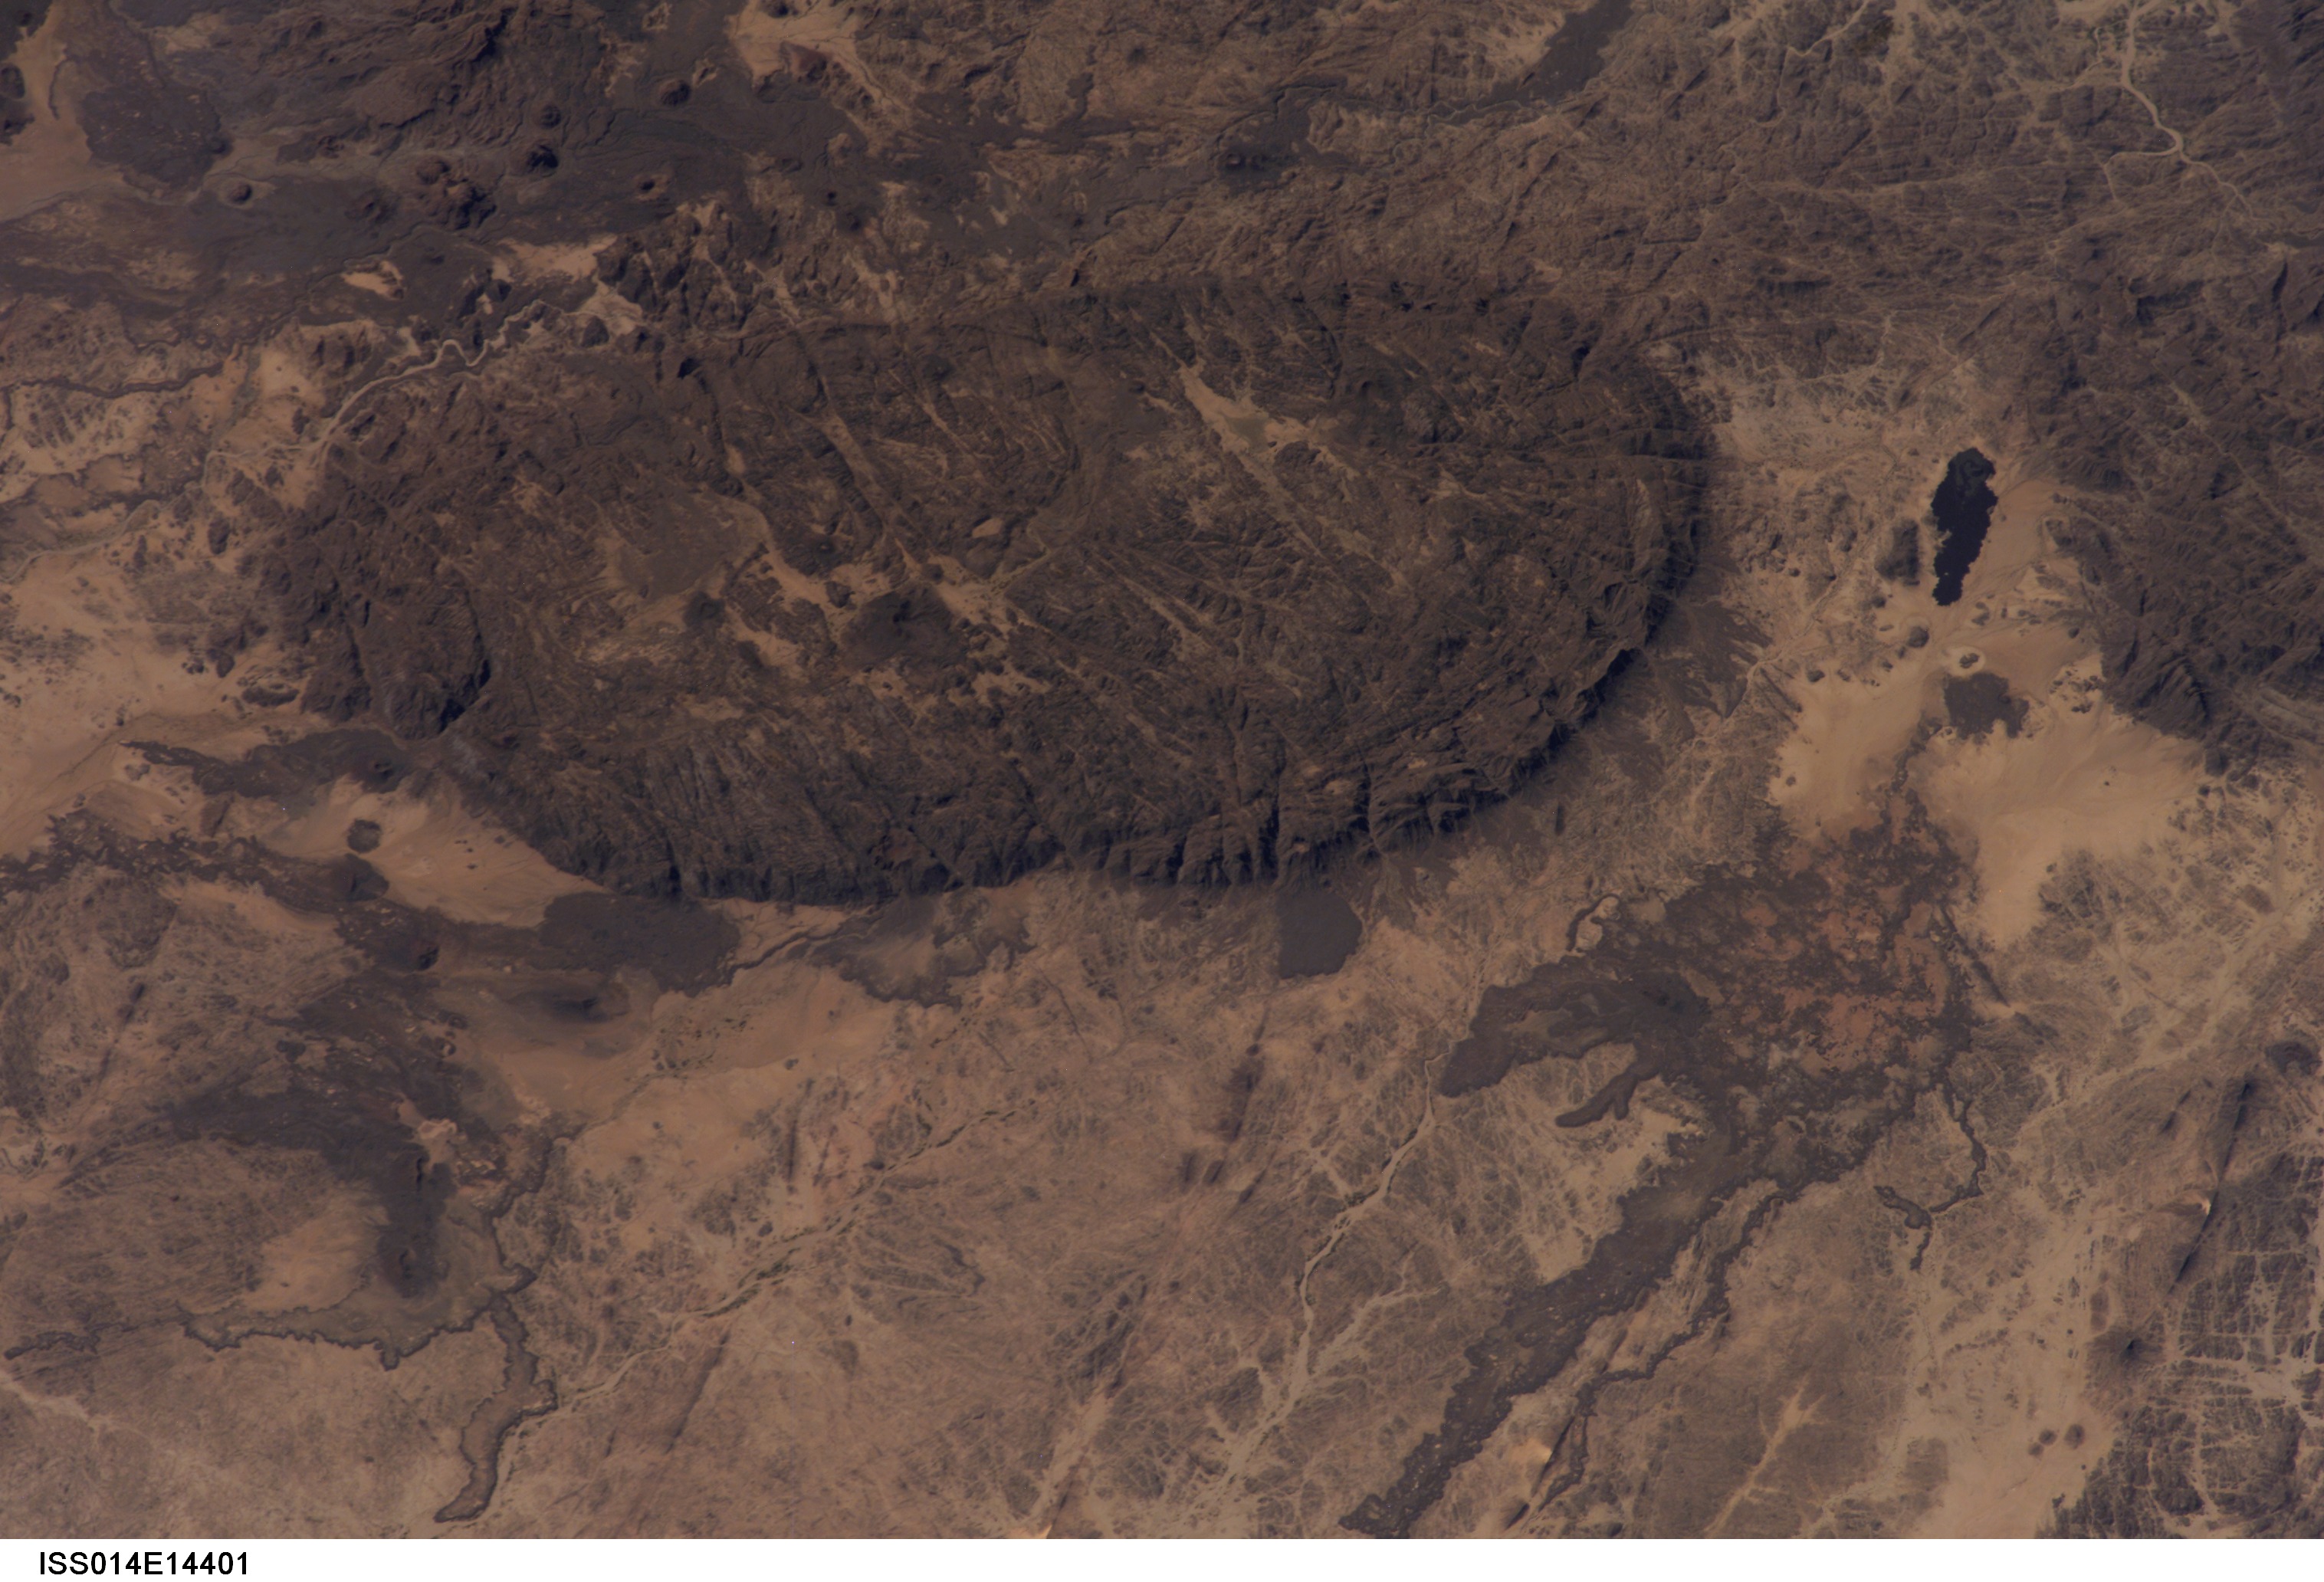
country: NIGER
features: MONTS BAG UEZANE, LAVA FLOWS
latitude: 17.5
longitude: 9.0
